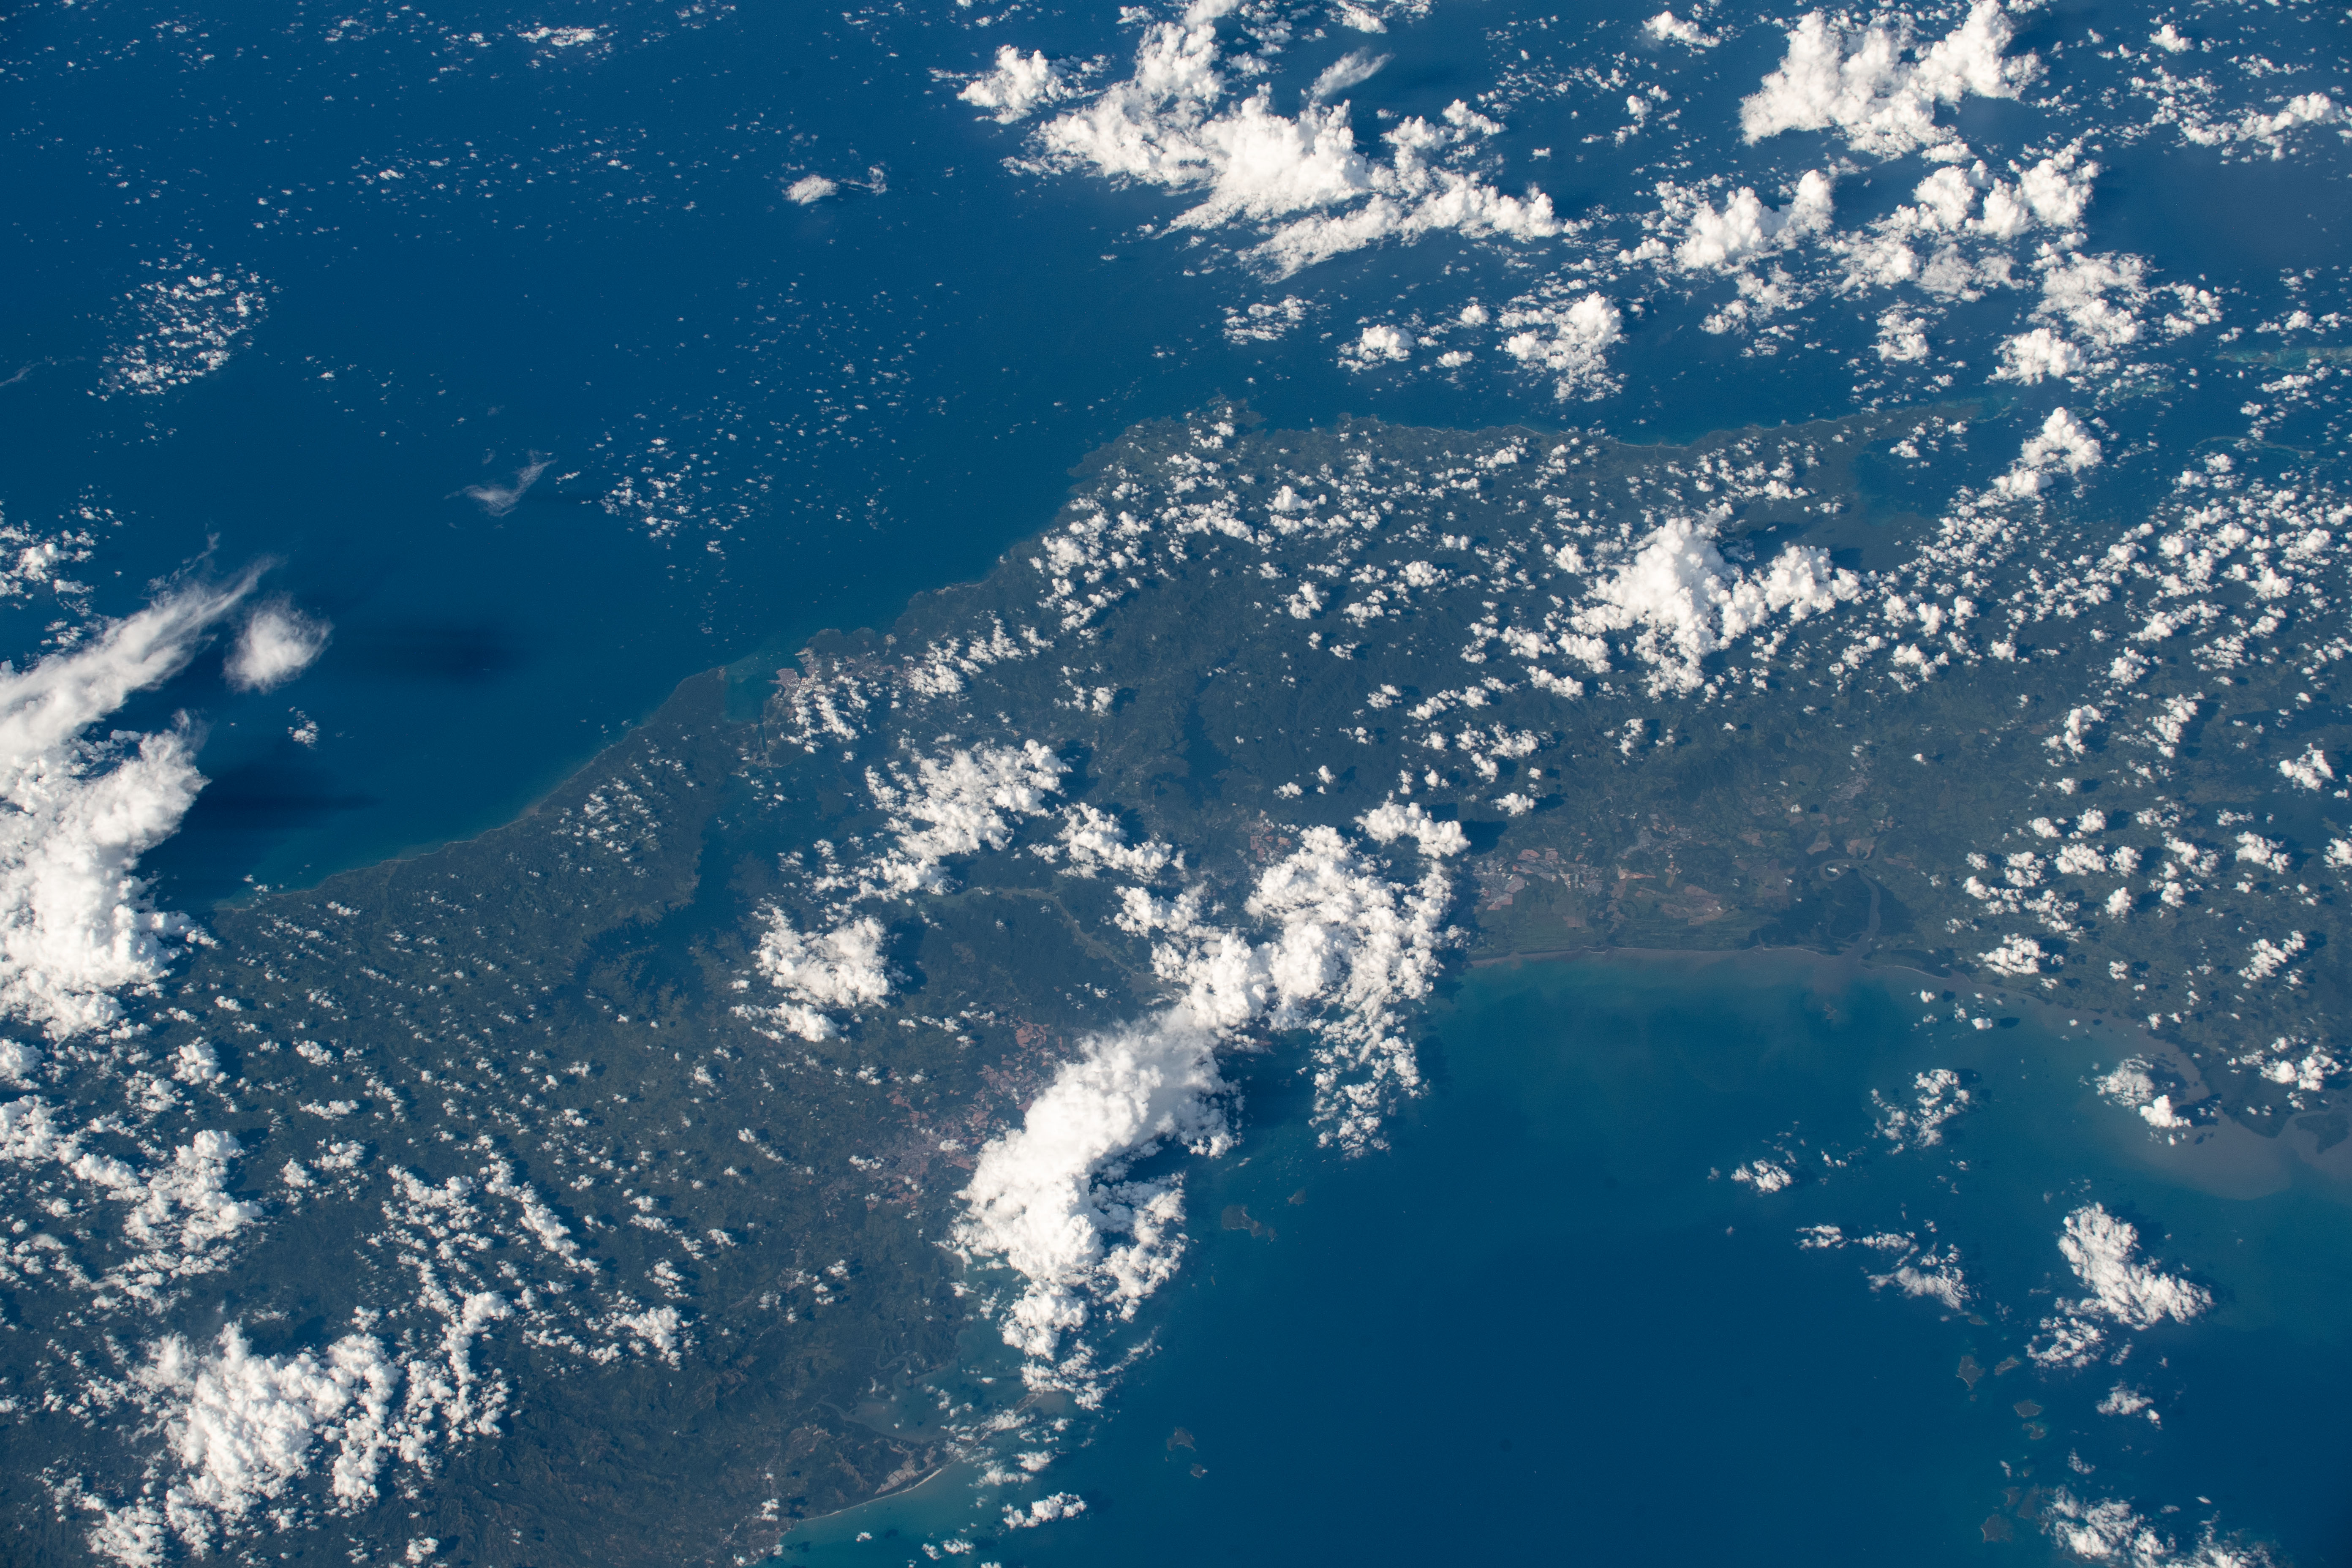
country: PANAMA
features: PANAMA, LAGO GATUN, SOBERANIA NATINAL PARK
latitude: 9.2
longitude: -79.5
